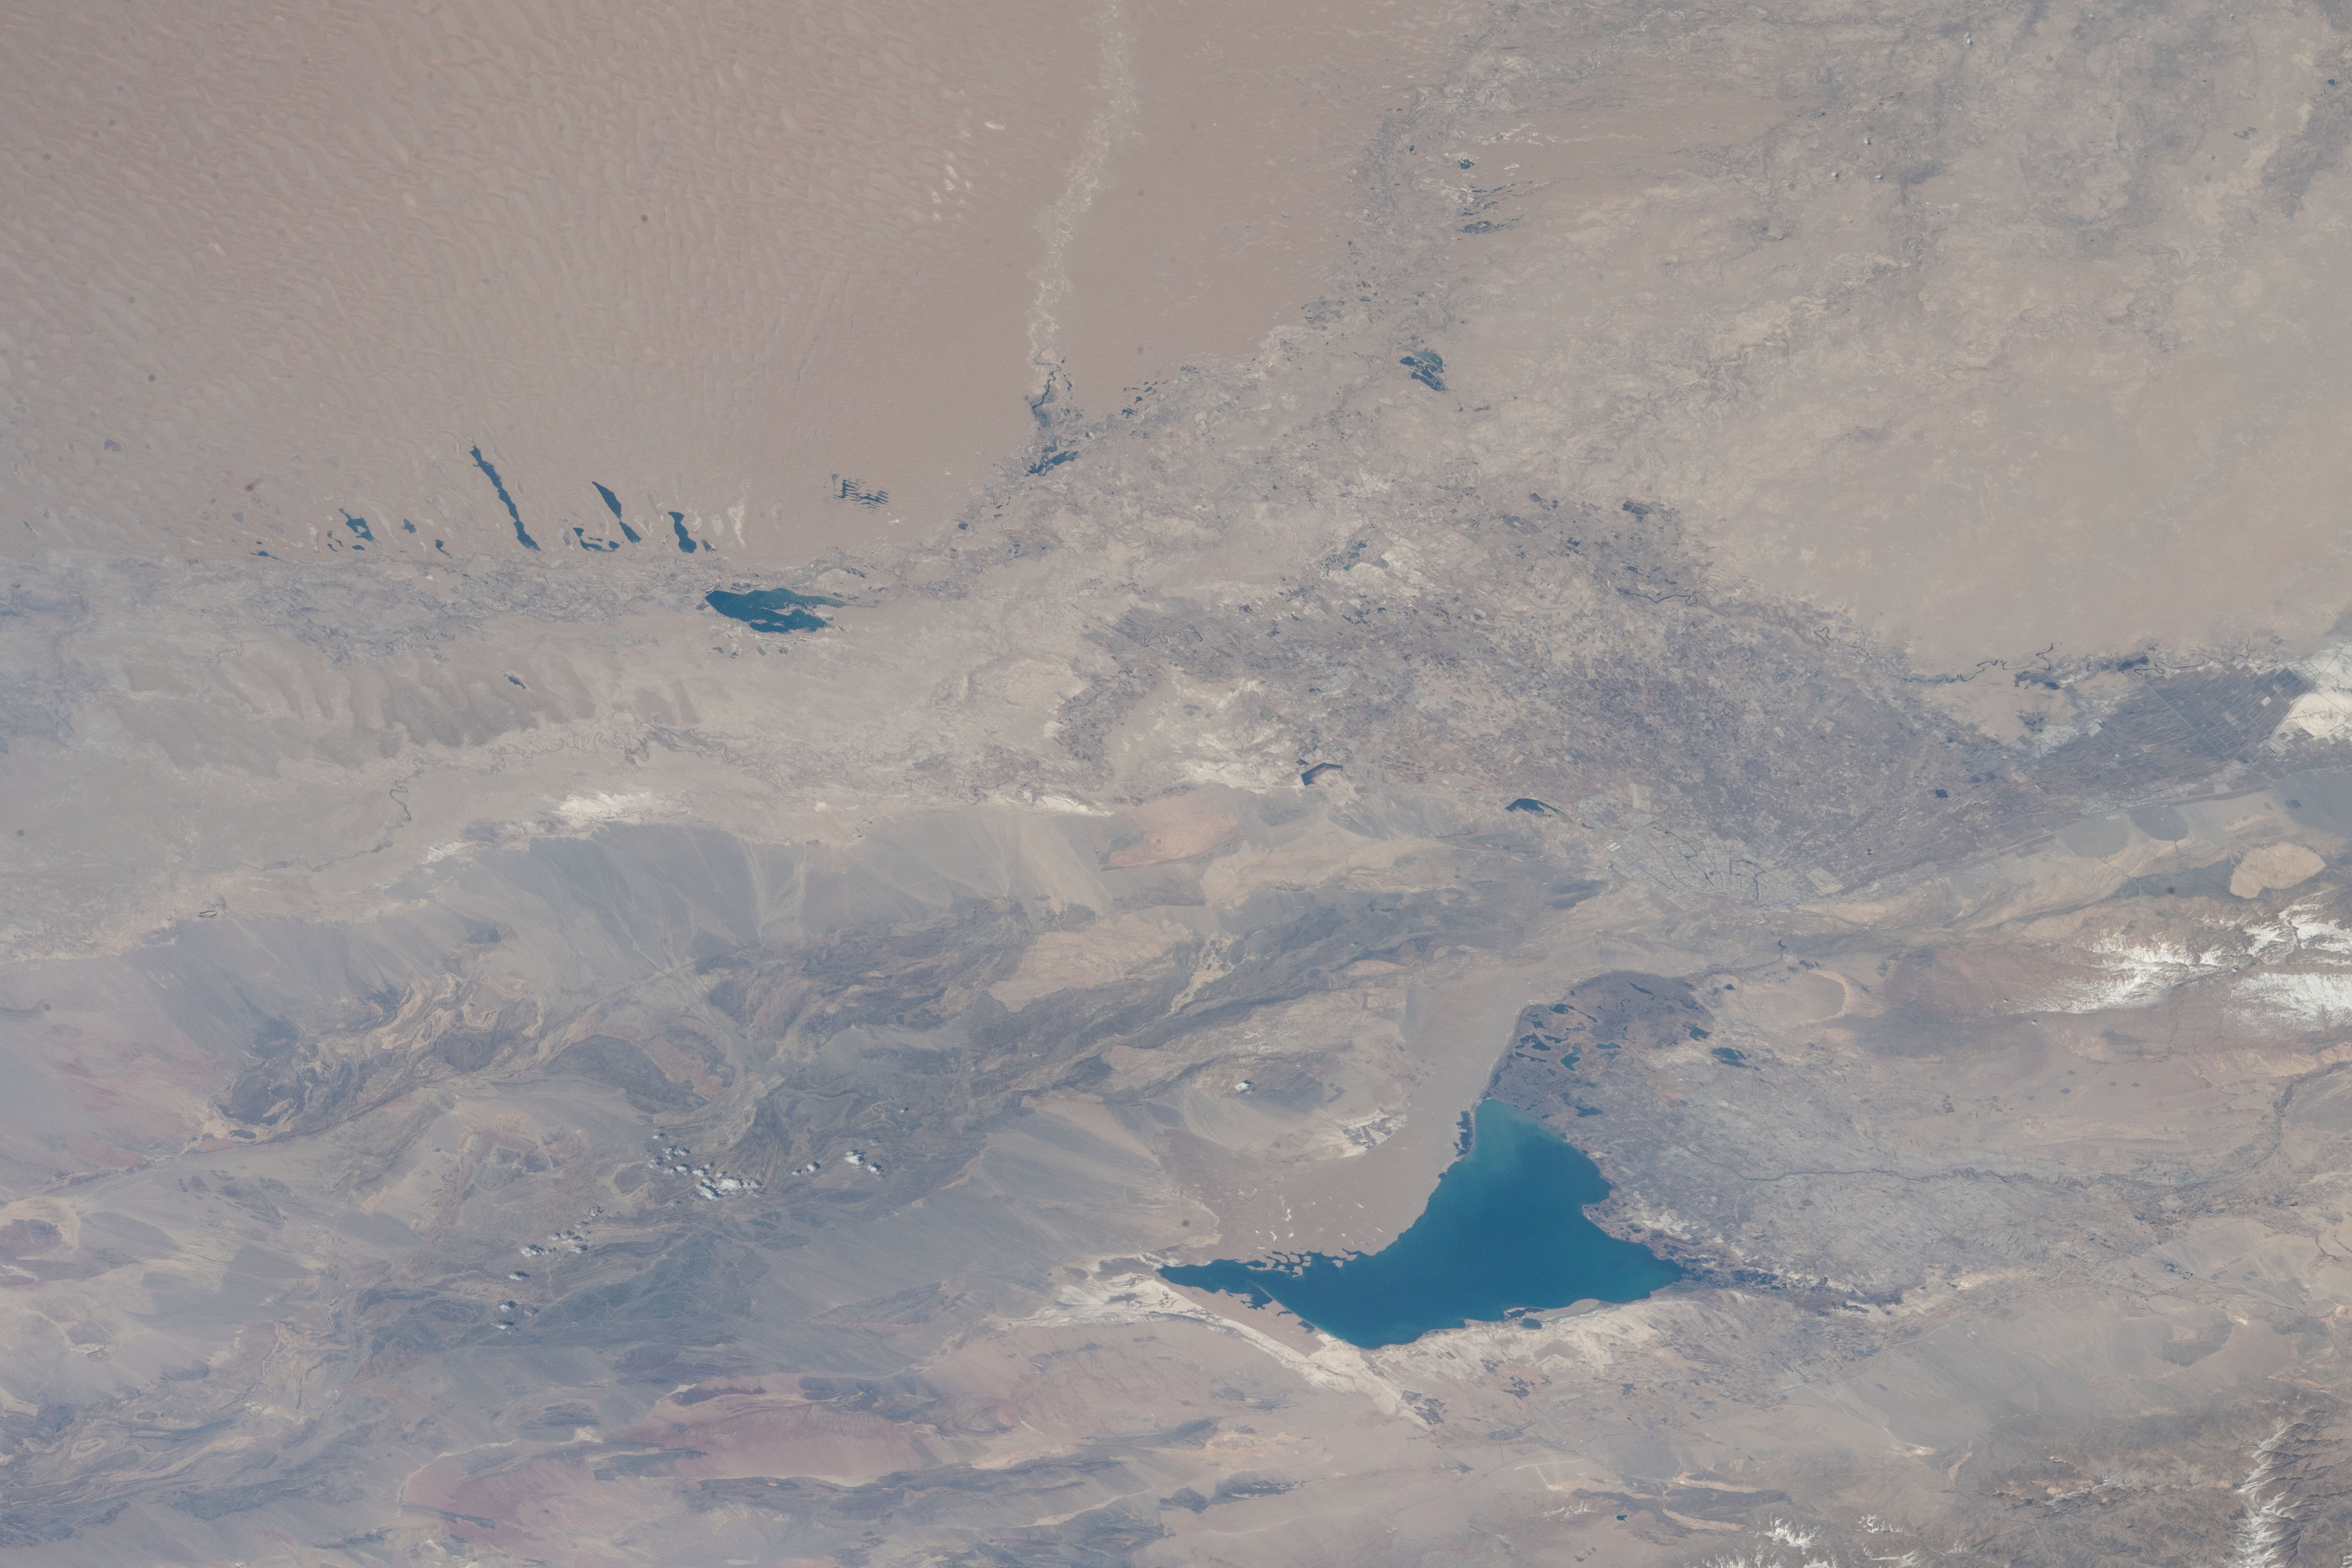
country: CHINA
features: BOHU COUNTY, YULI COUNTY, BAYINGOLIN MONGOL AUTONOMOUS PREFECTURE, BOSITENG LAKE
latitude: 41.3
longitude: 87.0
